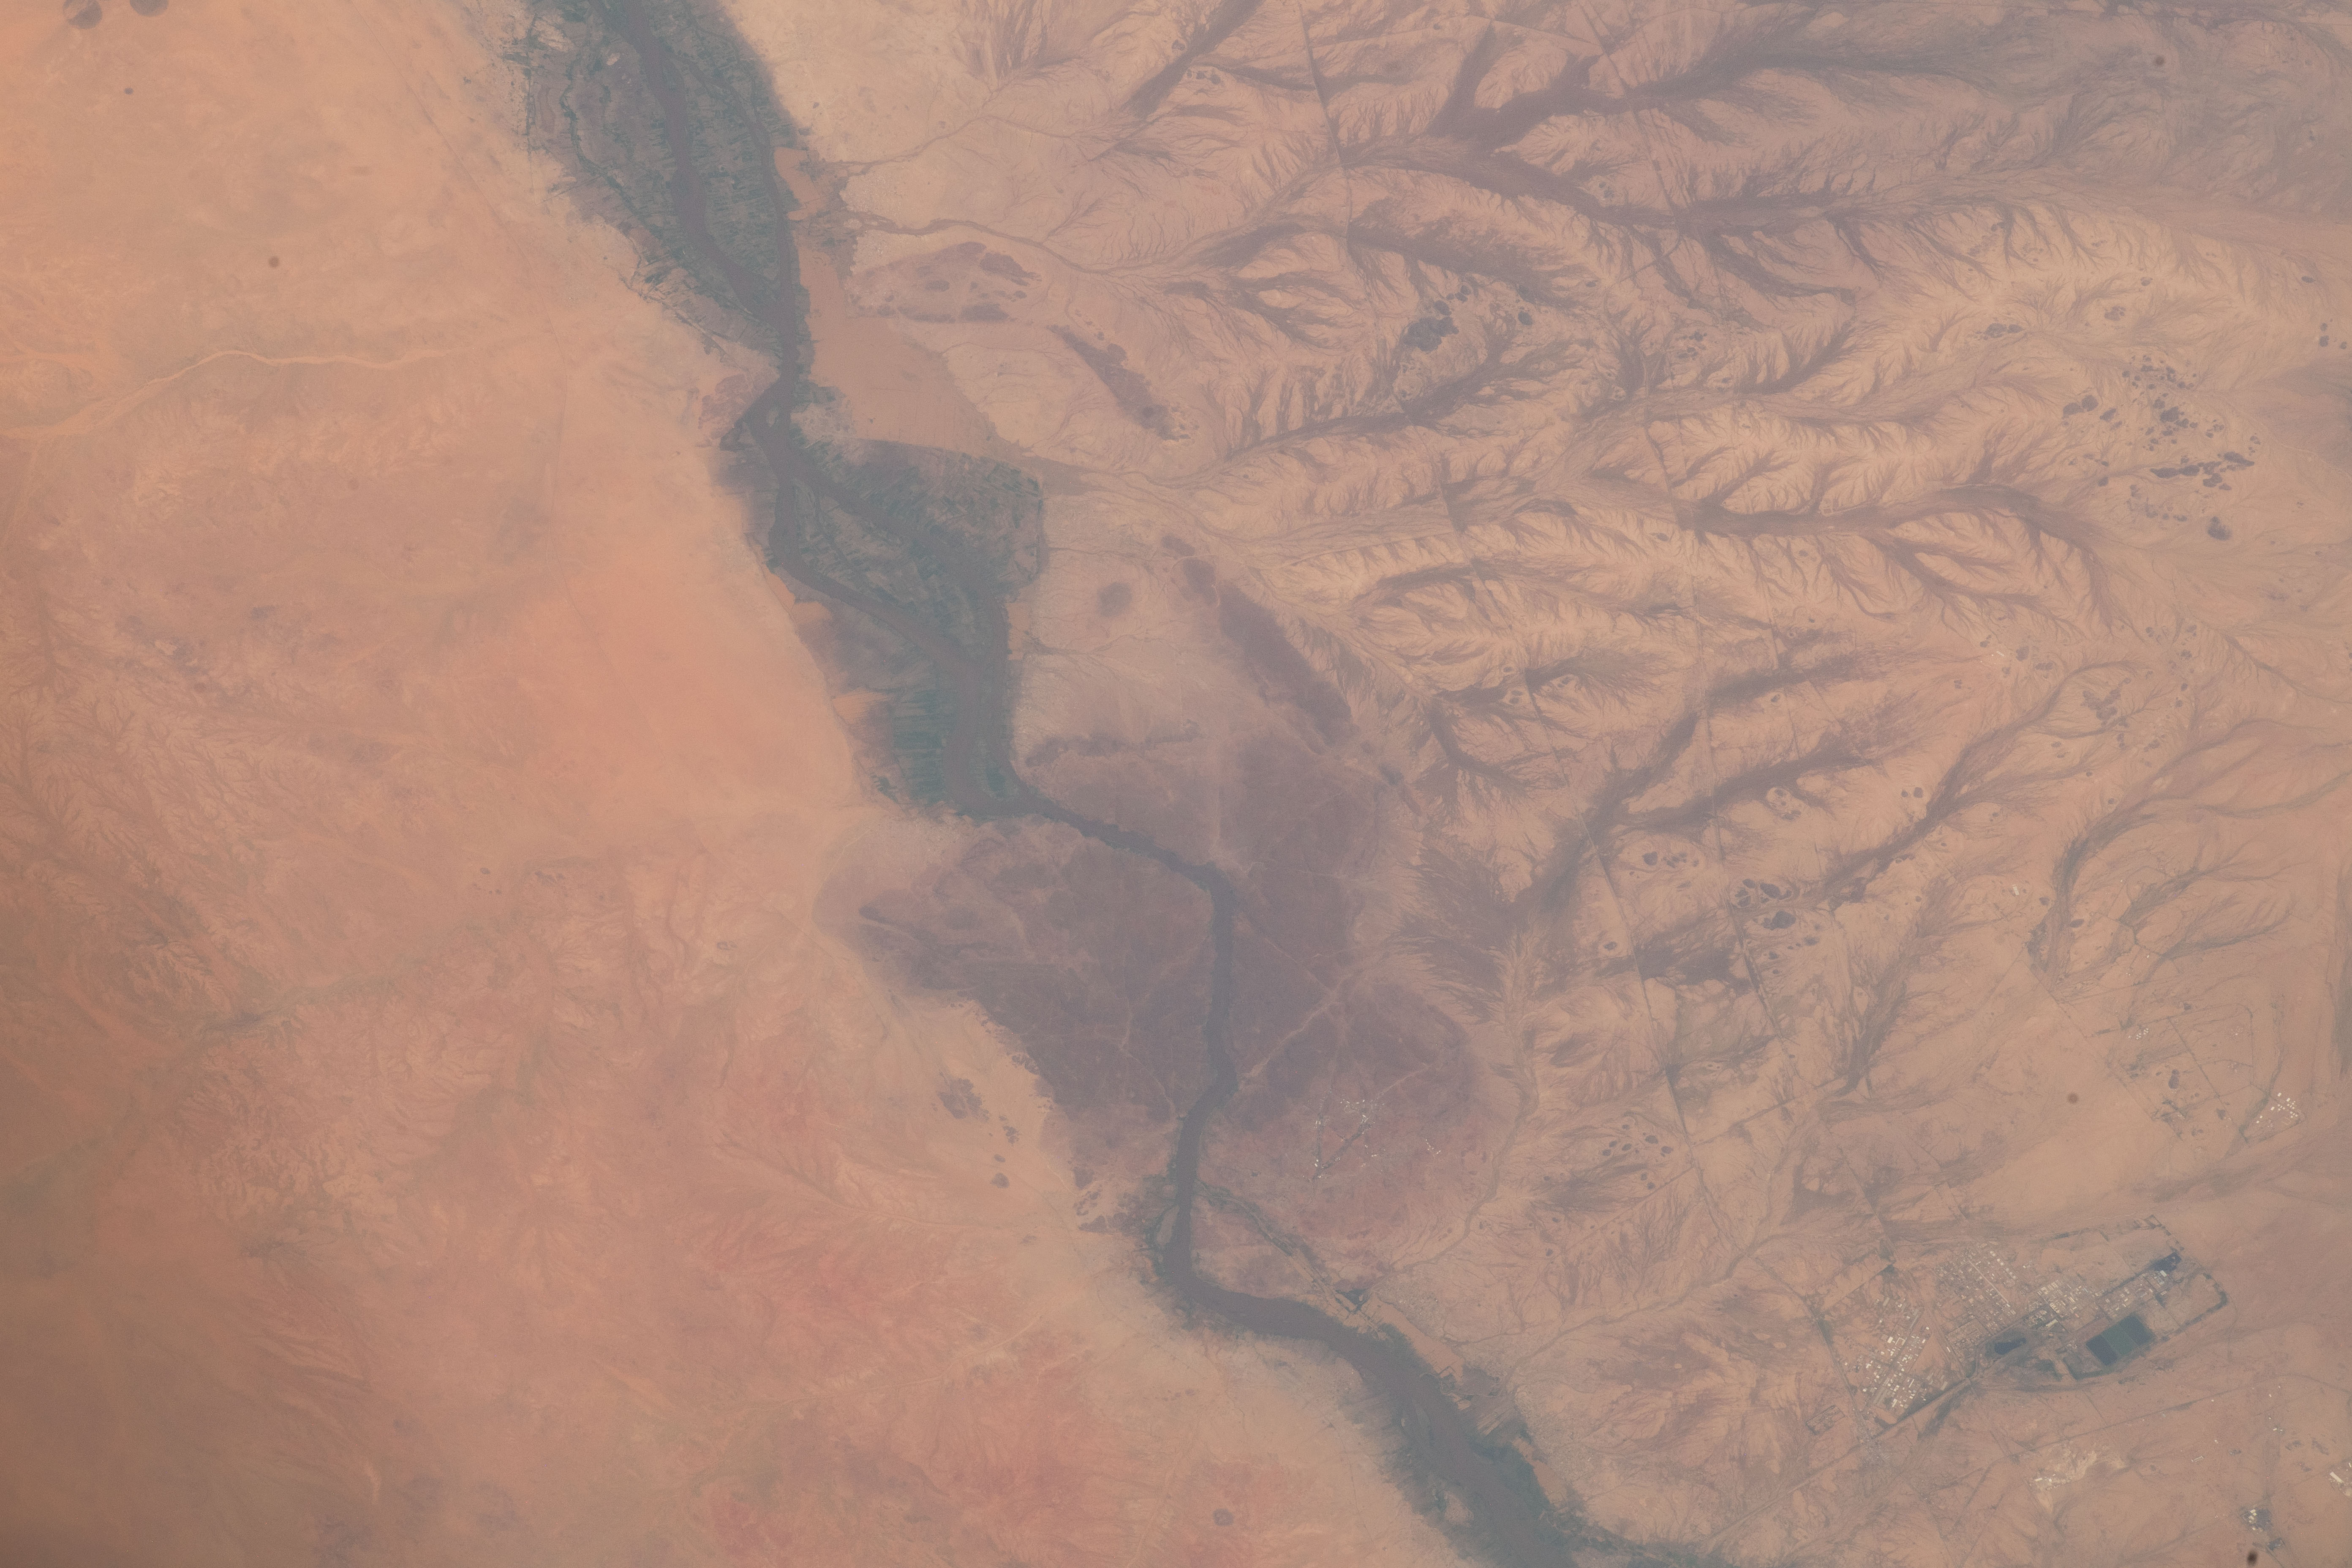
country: SUDAN
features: NILE RIVER, SALAWA, WAD HAMID
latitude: 16.3
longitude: 32.7
